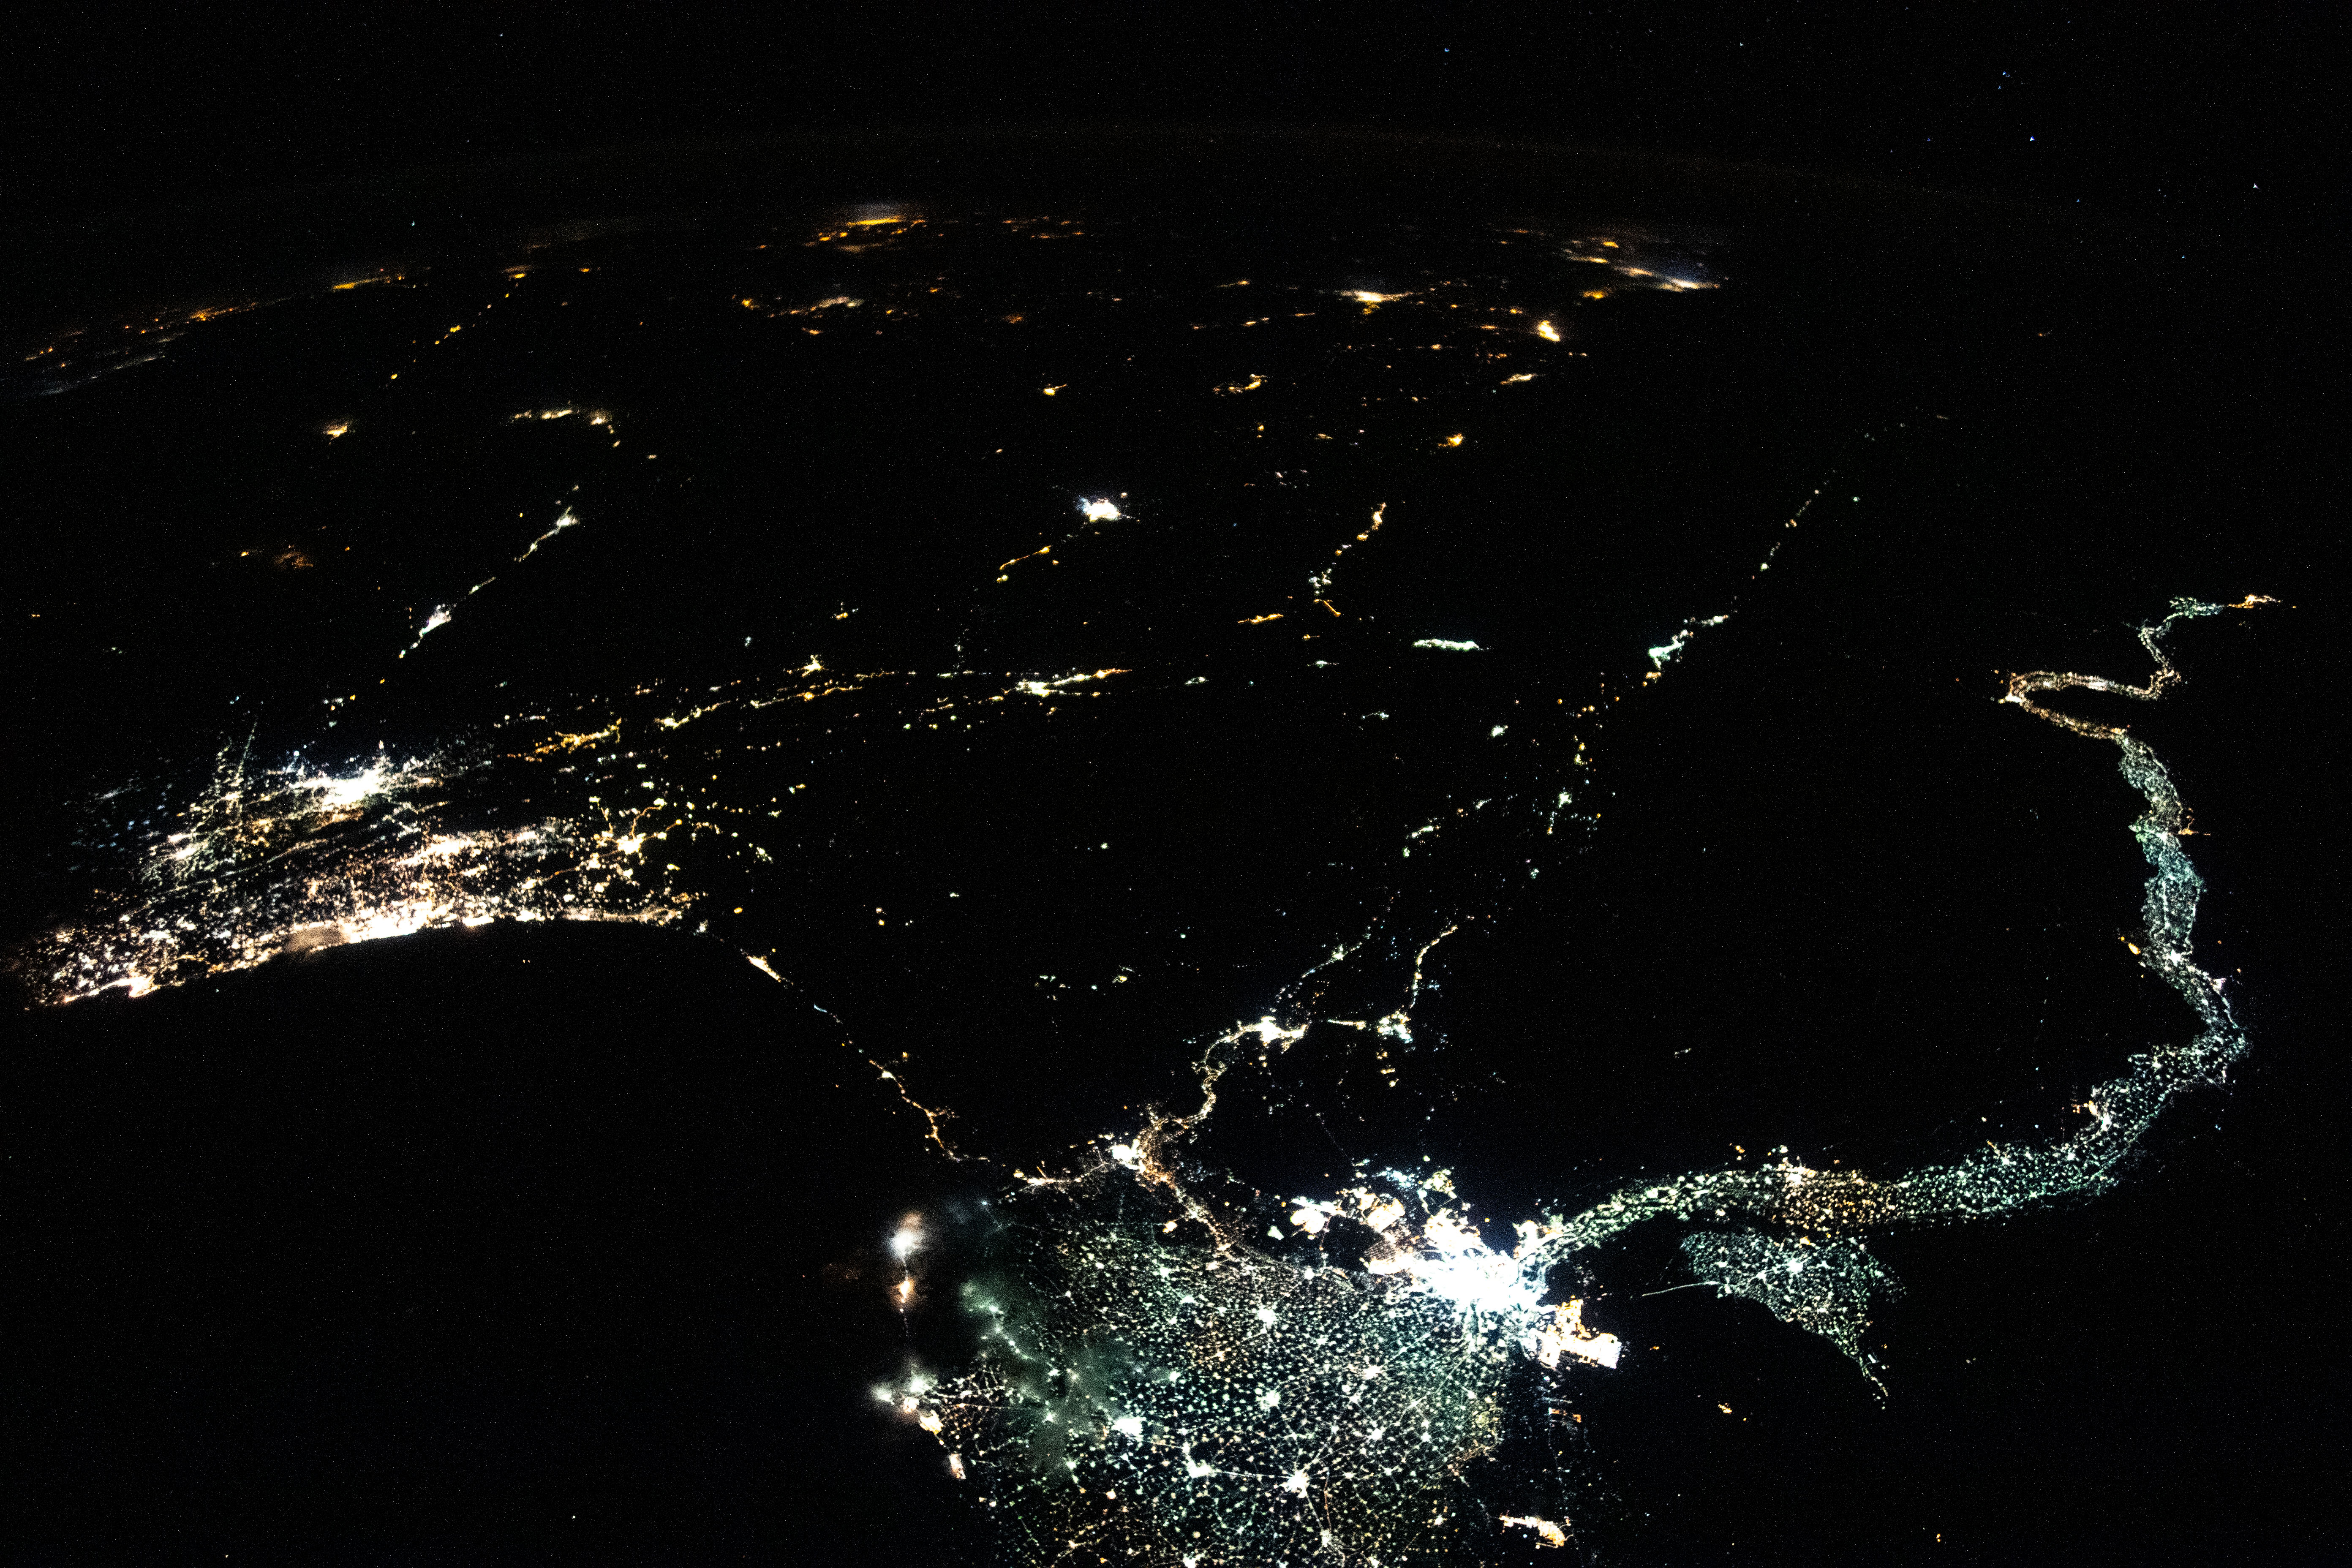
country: EGYPT
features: DARK EARTHOBS, NILE DELTA
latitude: 28.0
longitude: 34.0
